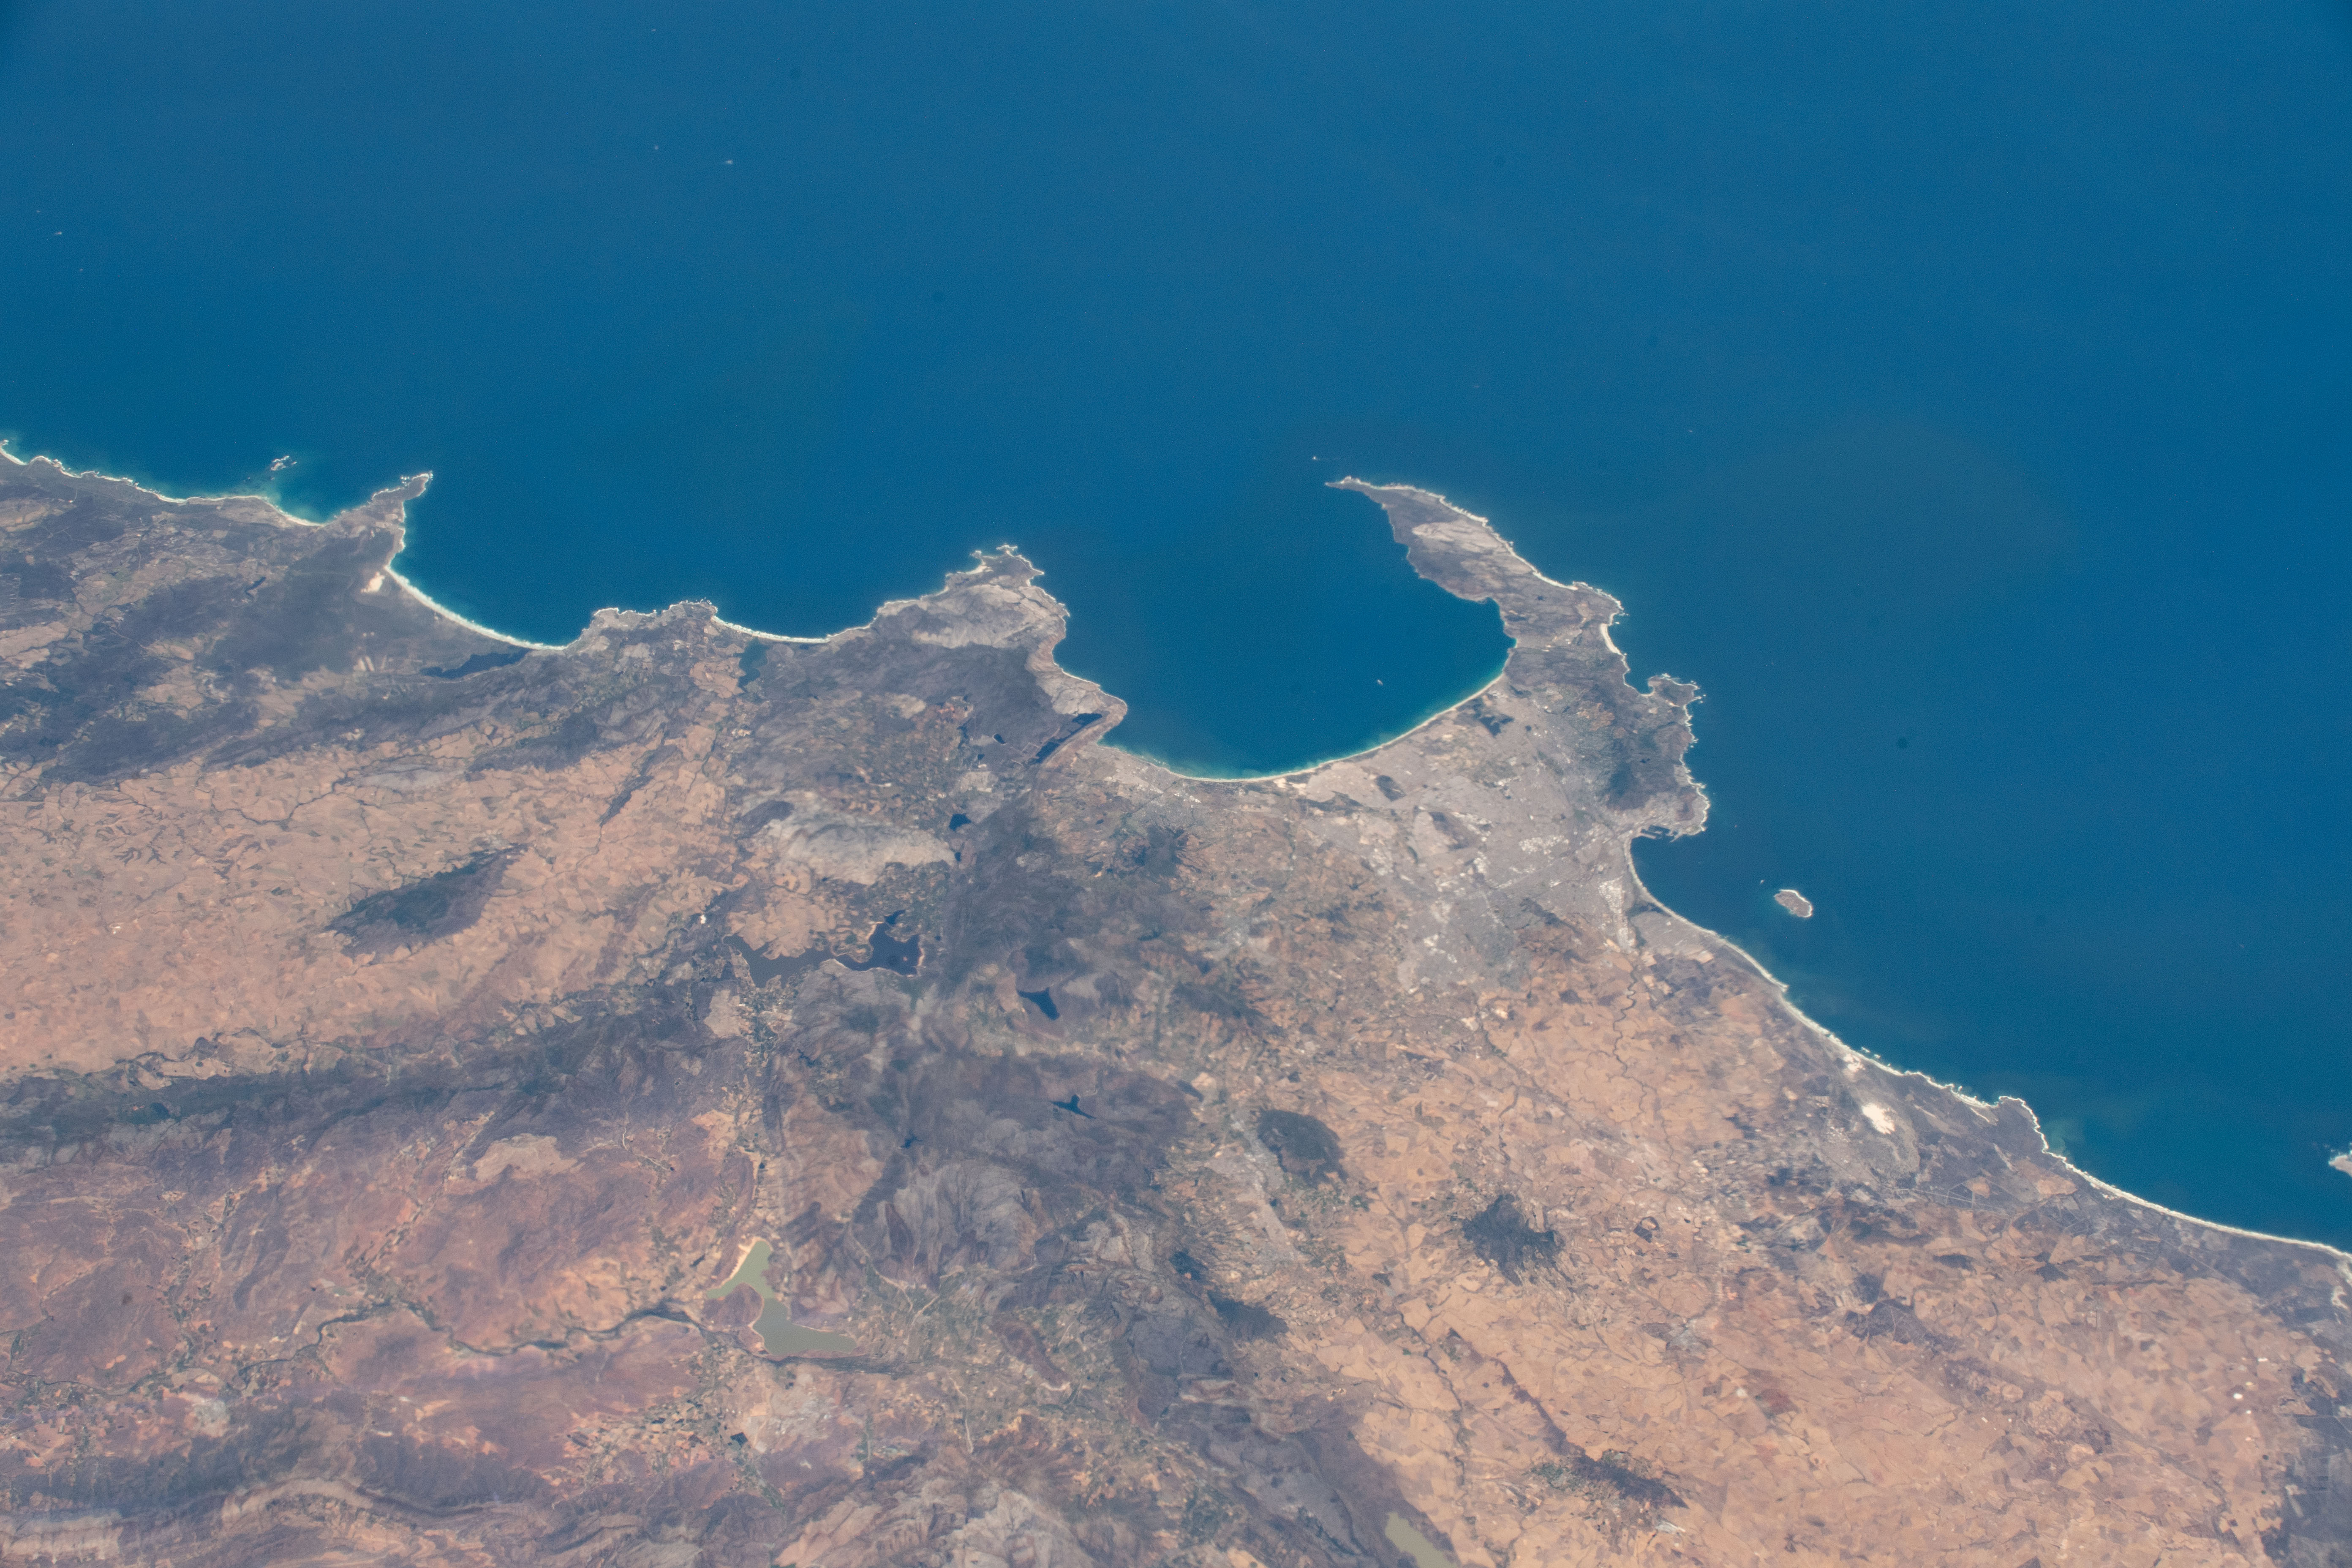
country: REPUBLIC SOUTH AFRICA
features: CAPE TOWN, AGULHAS NATIONAL PARK, RIVIERSONDEREND NATURE RESERVE, FALSE BAY
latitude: -33.3
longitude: 18.7
